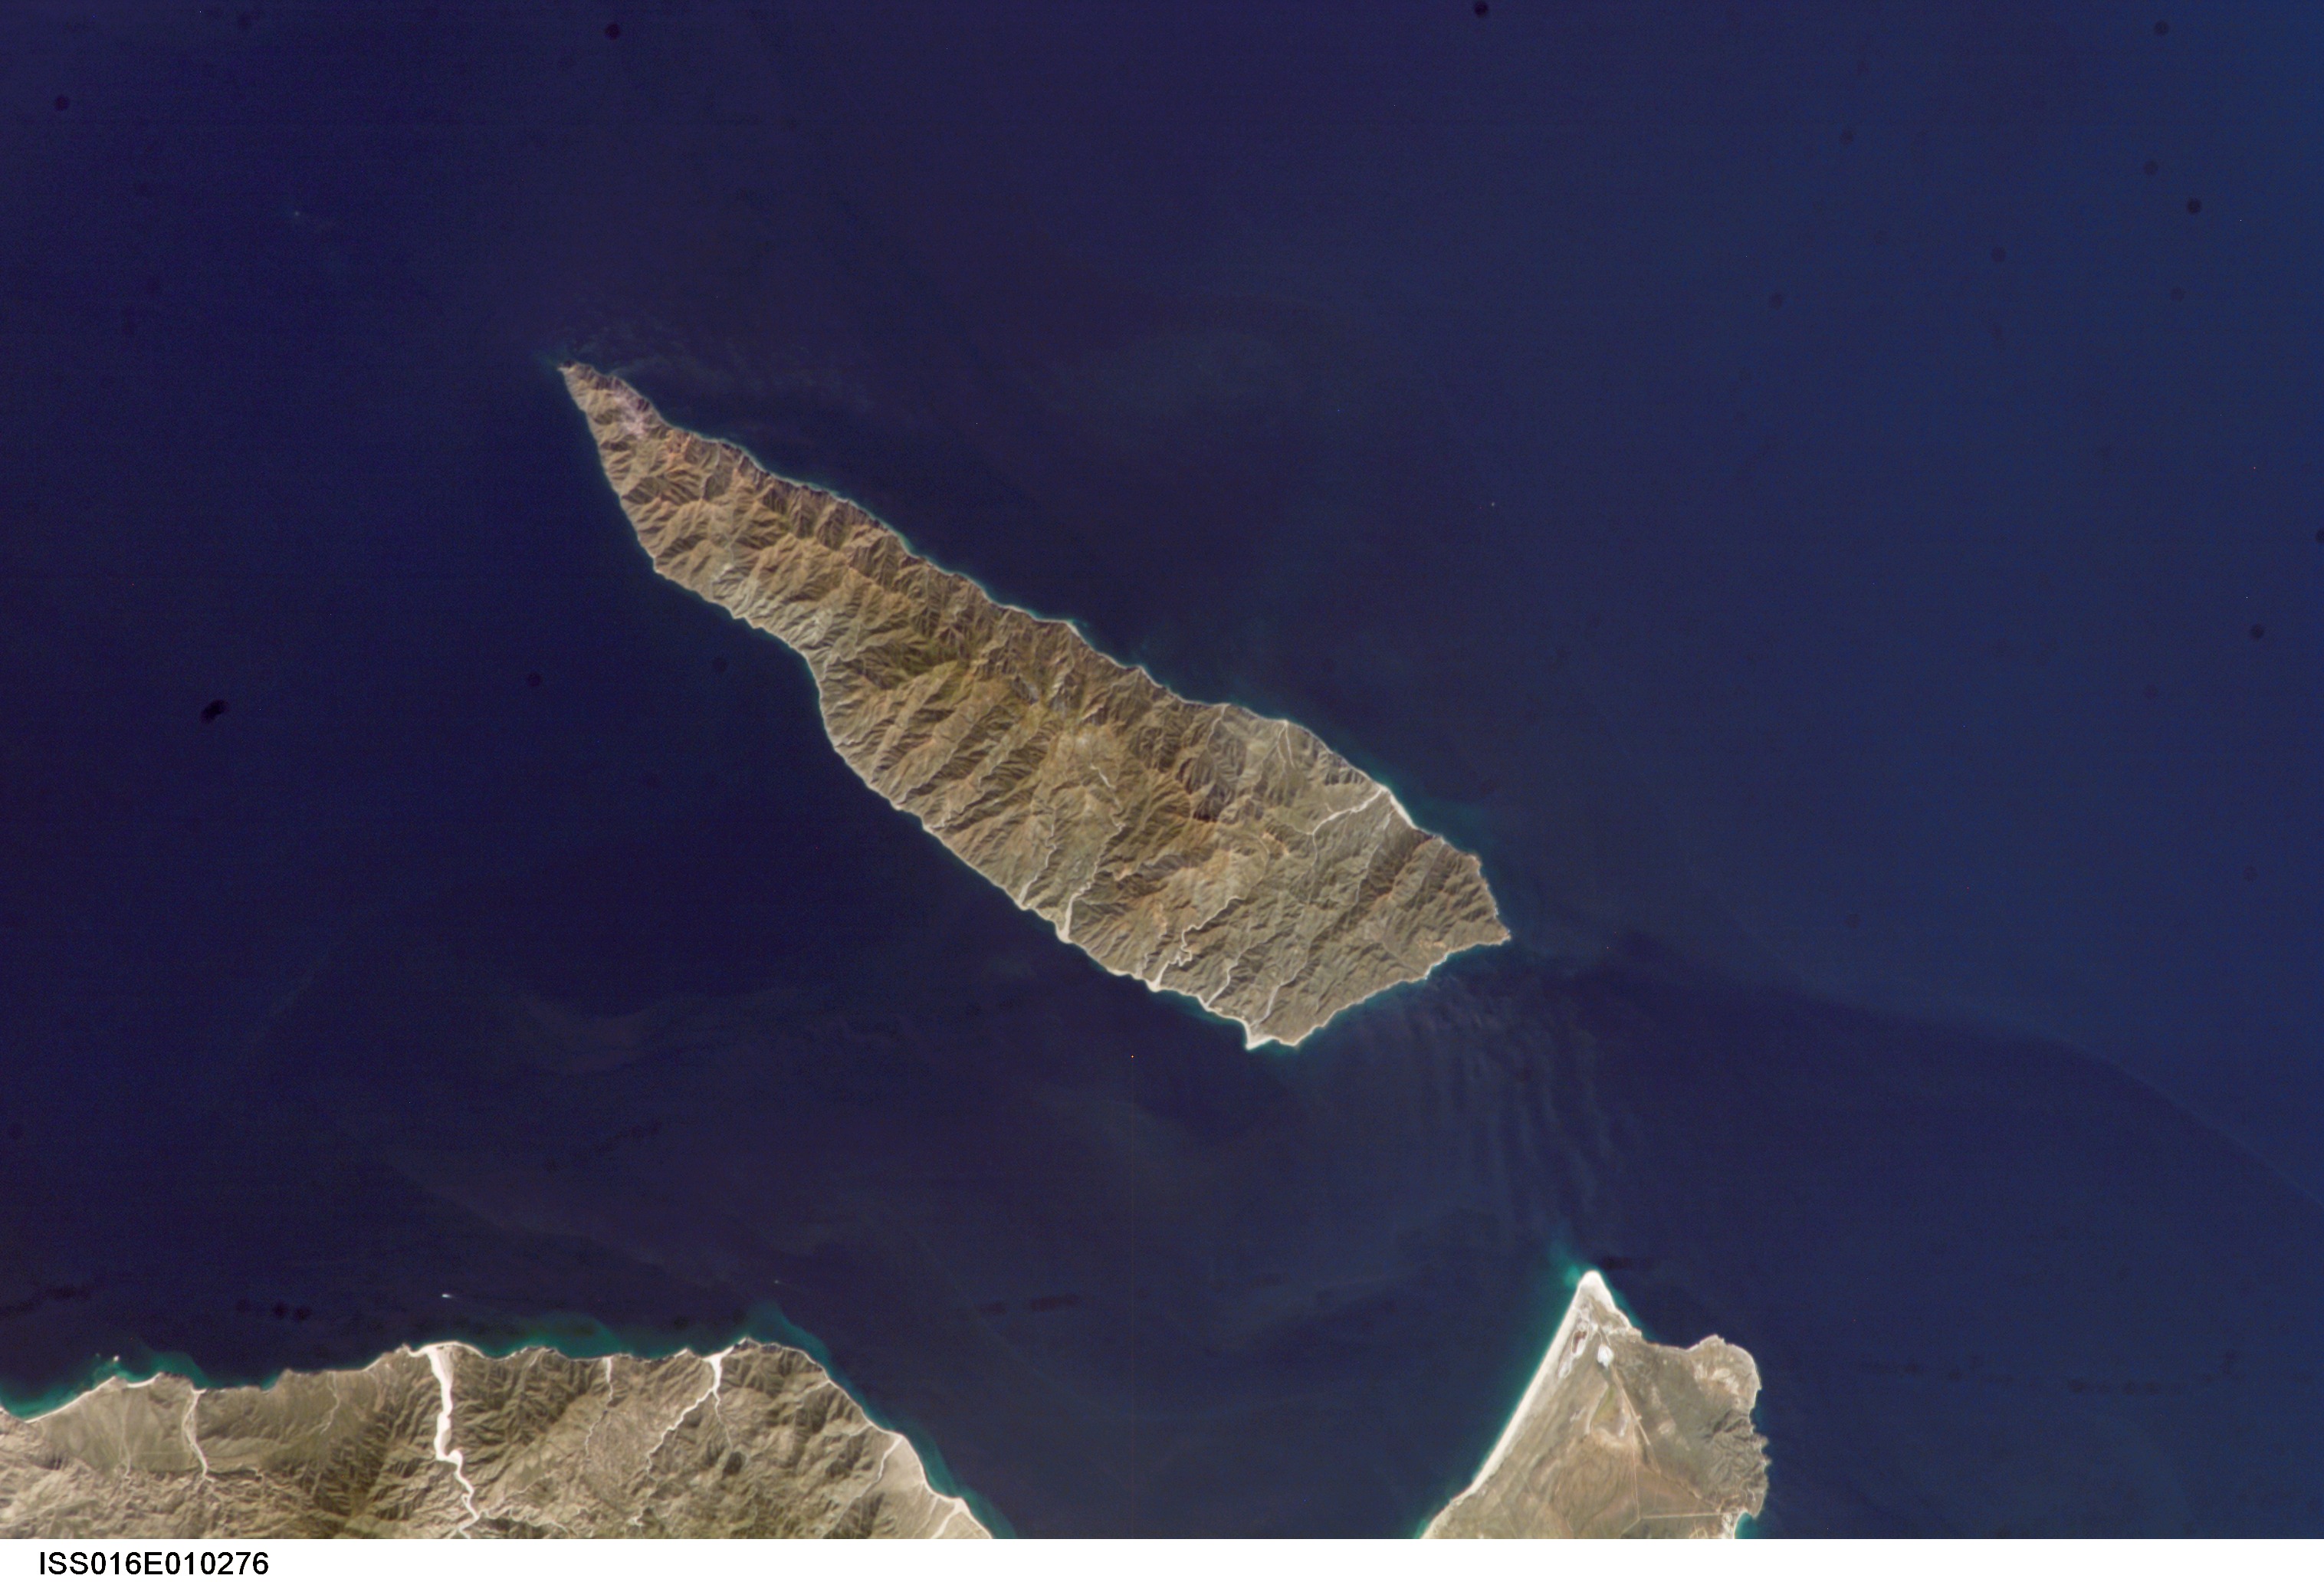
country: MEXICO
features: CERRALVO I., LA VENTANA B.
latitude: 24.0
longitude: -110.0
